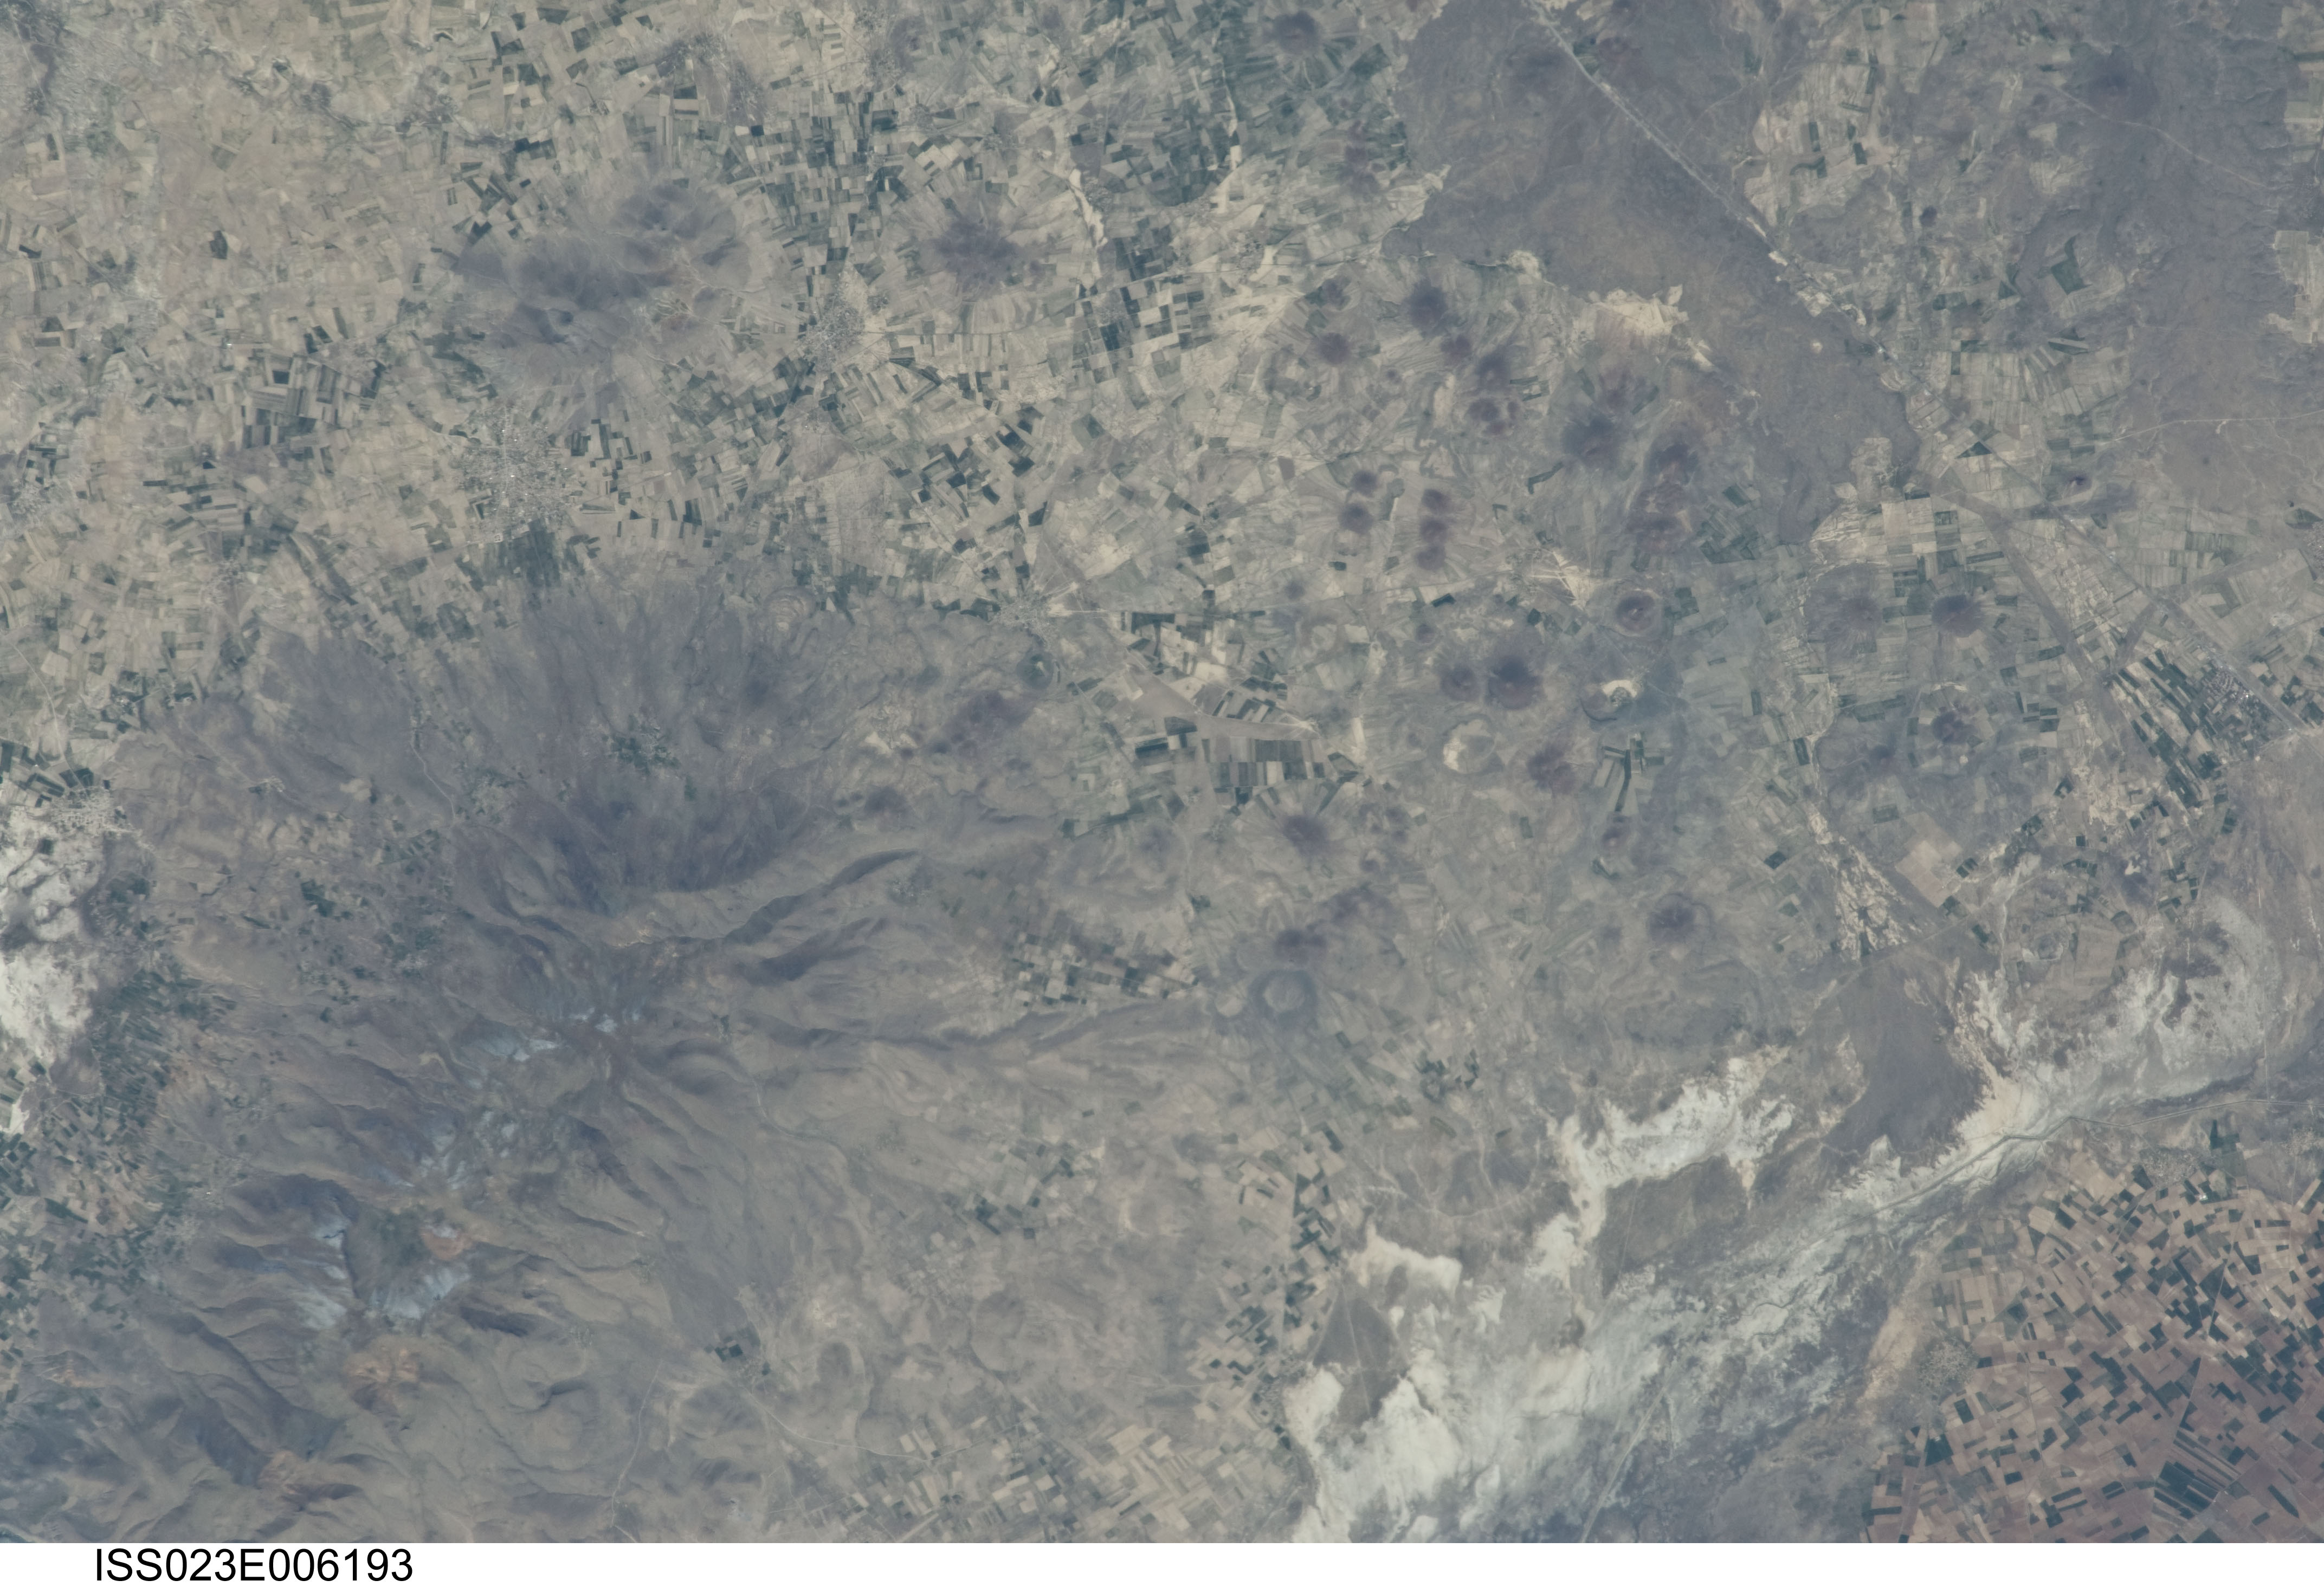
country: TURKEY
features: VOLCANIC AREA N OF EREGLI PLAIN, AGR., ROADS
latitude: 37.8
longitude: 34.0
